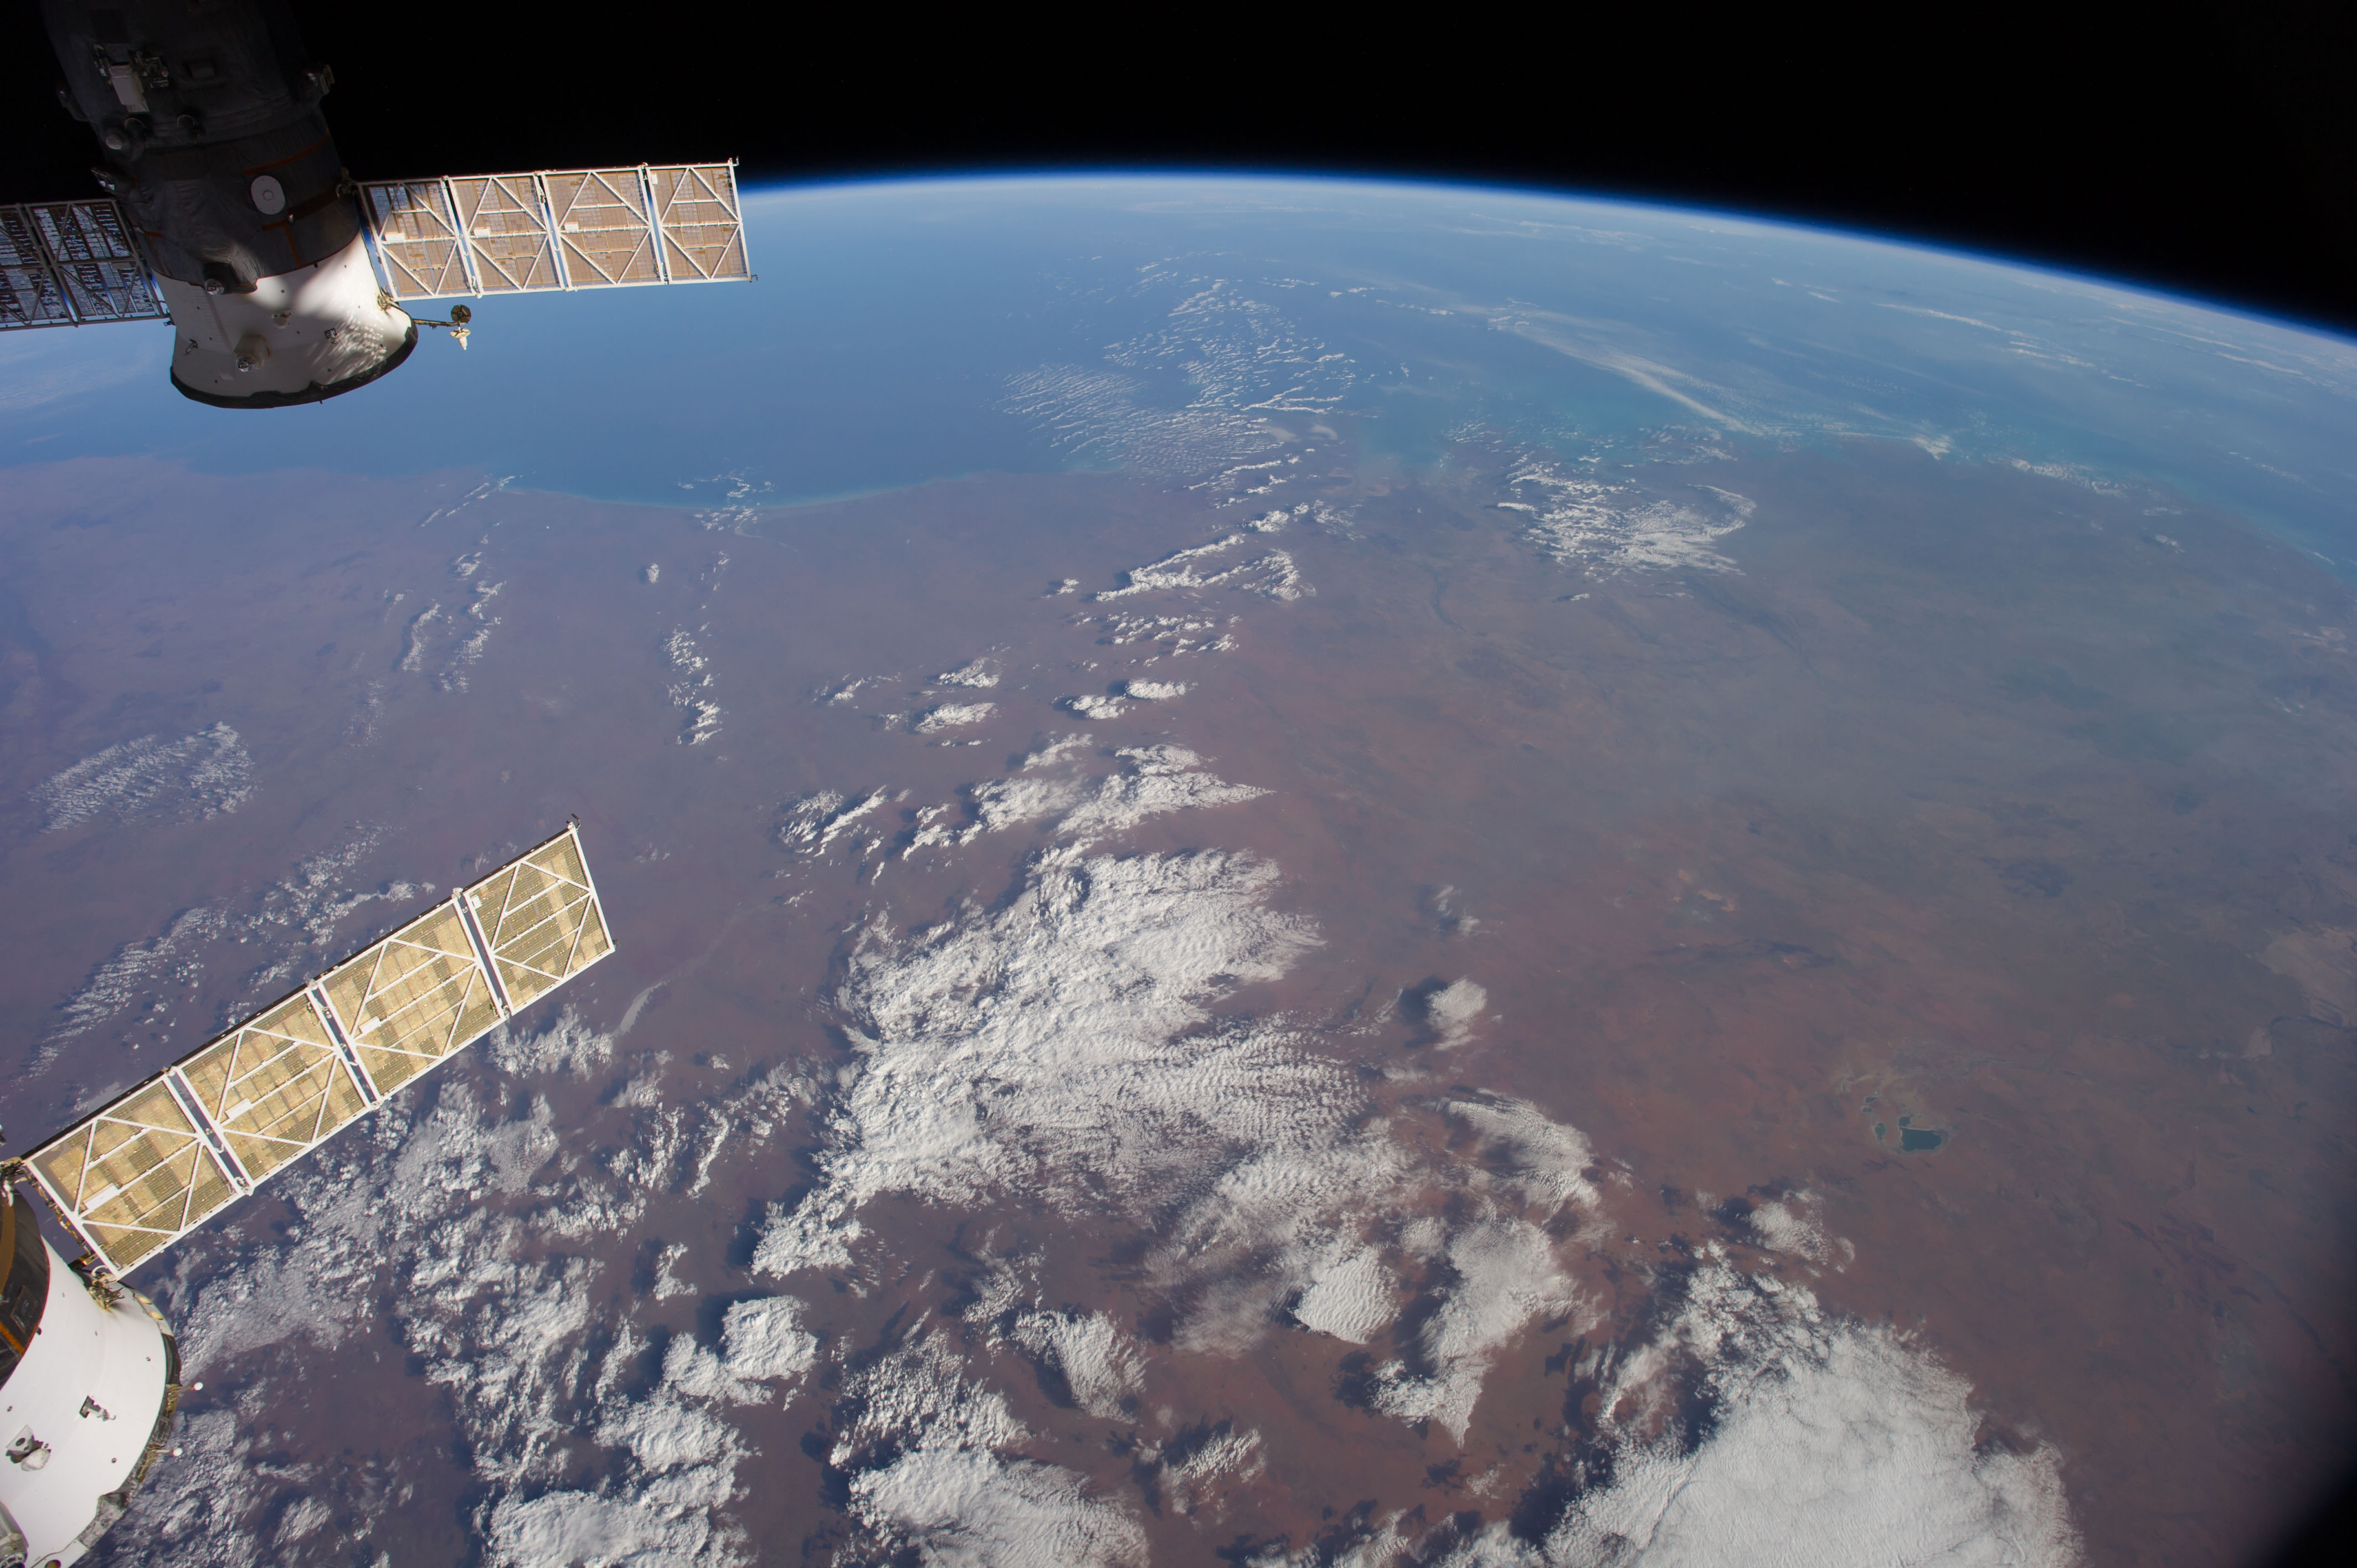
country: AUSTRALIA-WA
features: INDIAN O., KING SOUND, FITZROY R., GASCOYNE R., L. GREGORY, GREAT SANDY DES., ATMOSPHERIC LIMB
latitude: -20.0
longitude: 124.0
